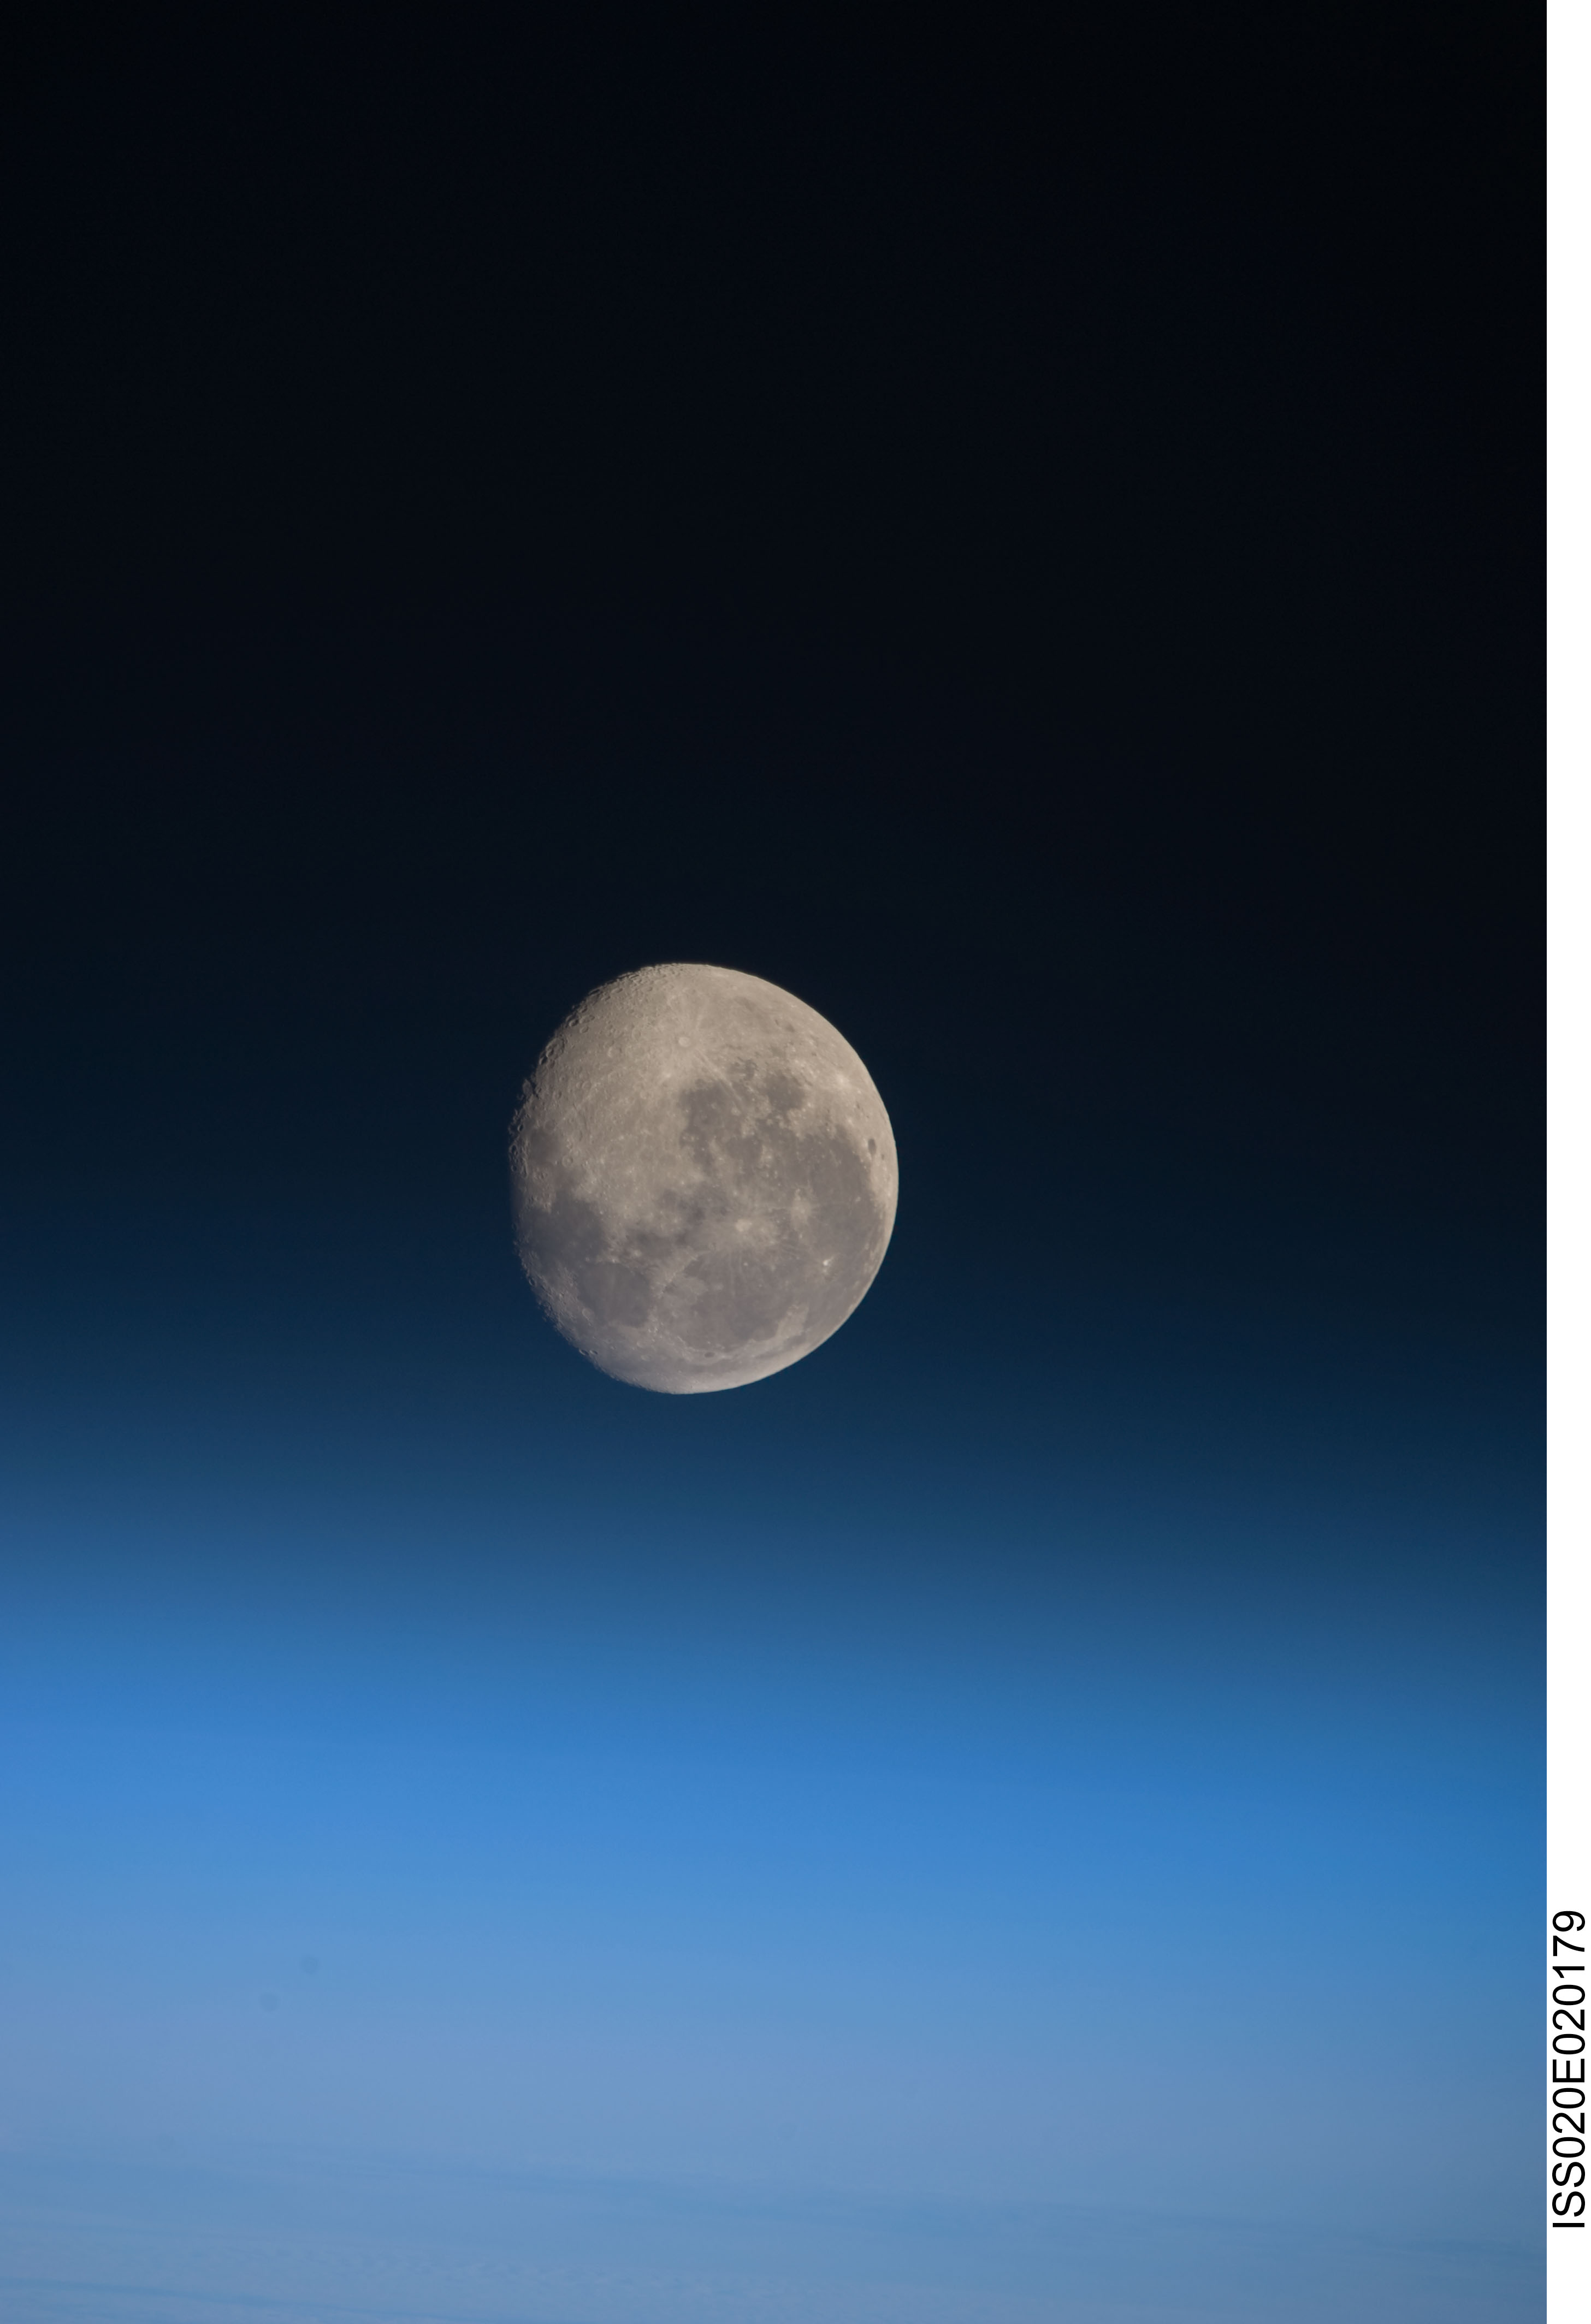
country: PACIFIC OCEAN
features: PAN-LAST QUARTER MOON SETTING
